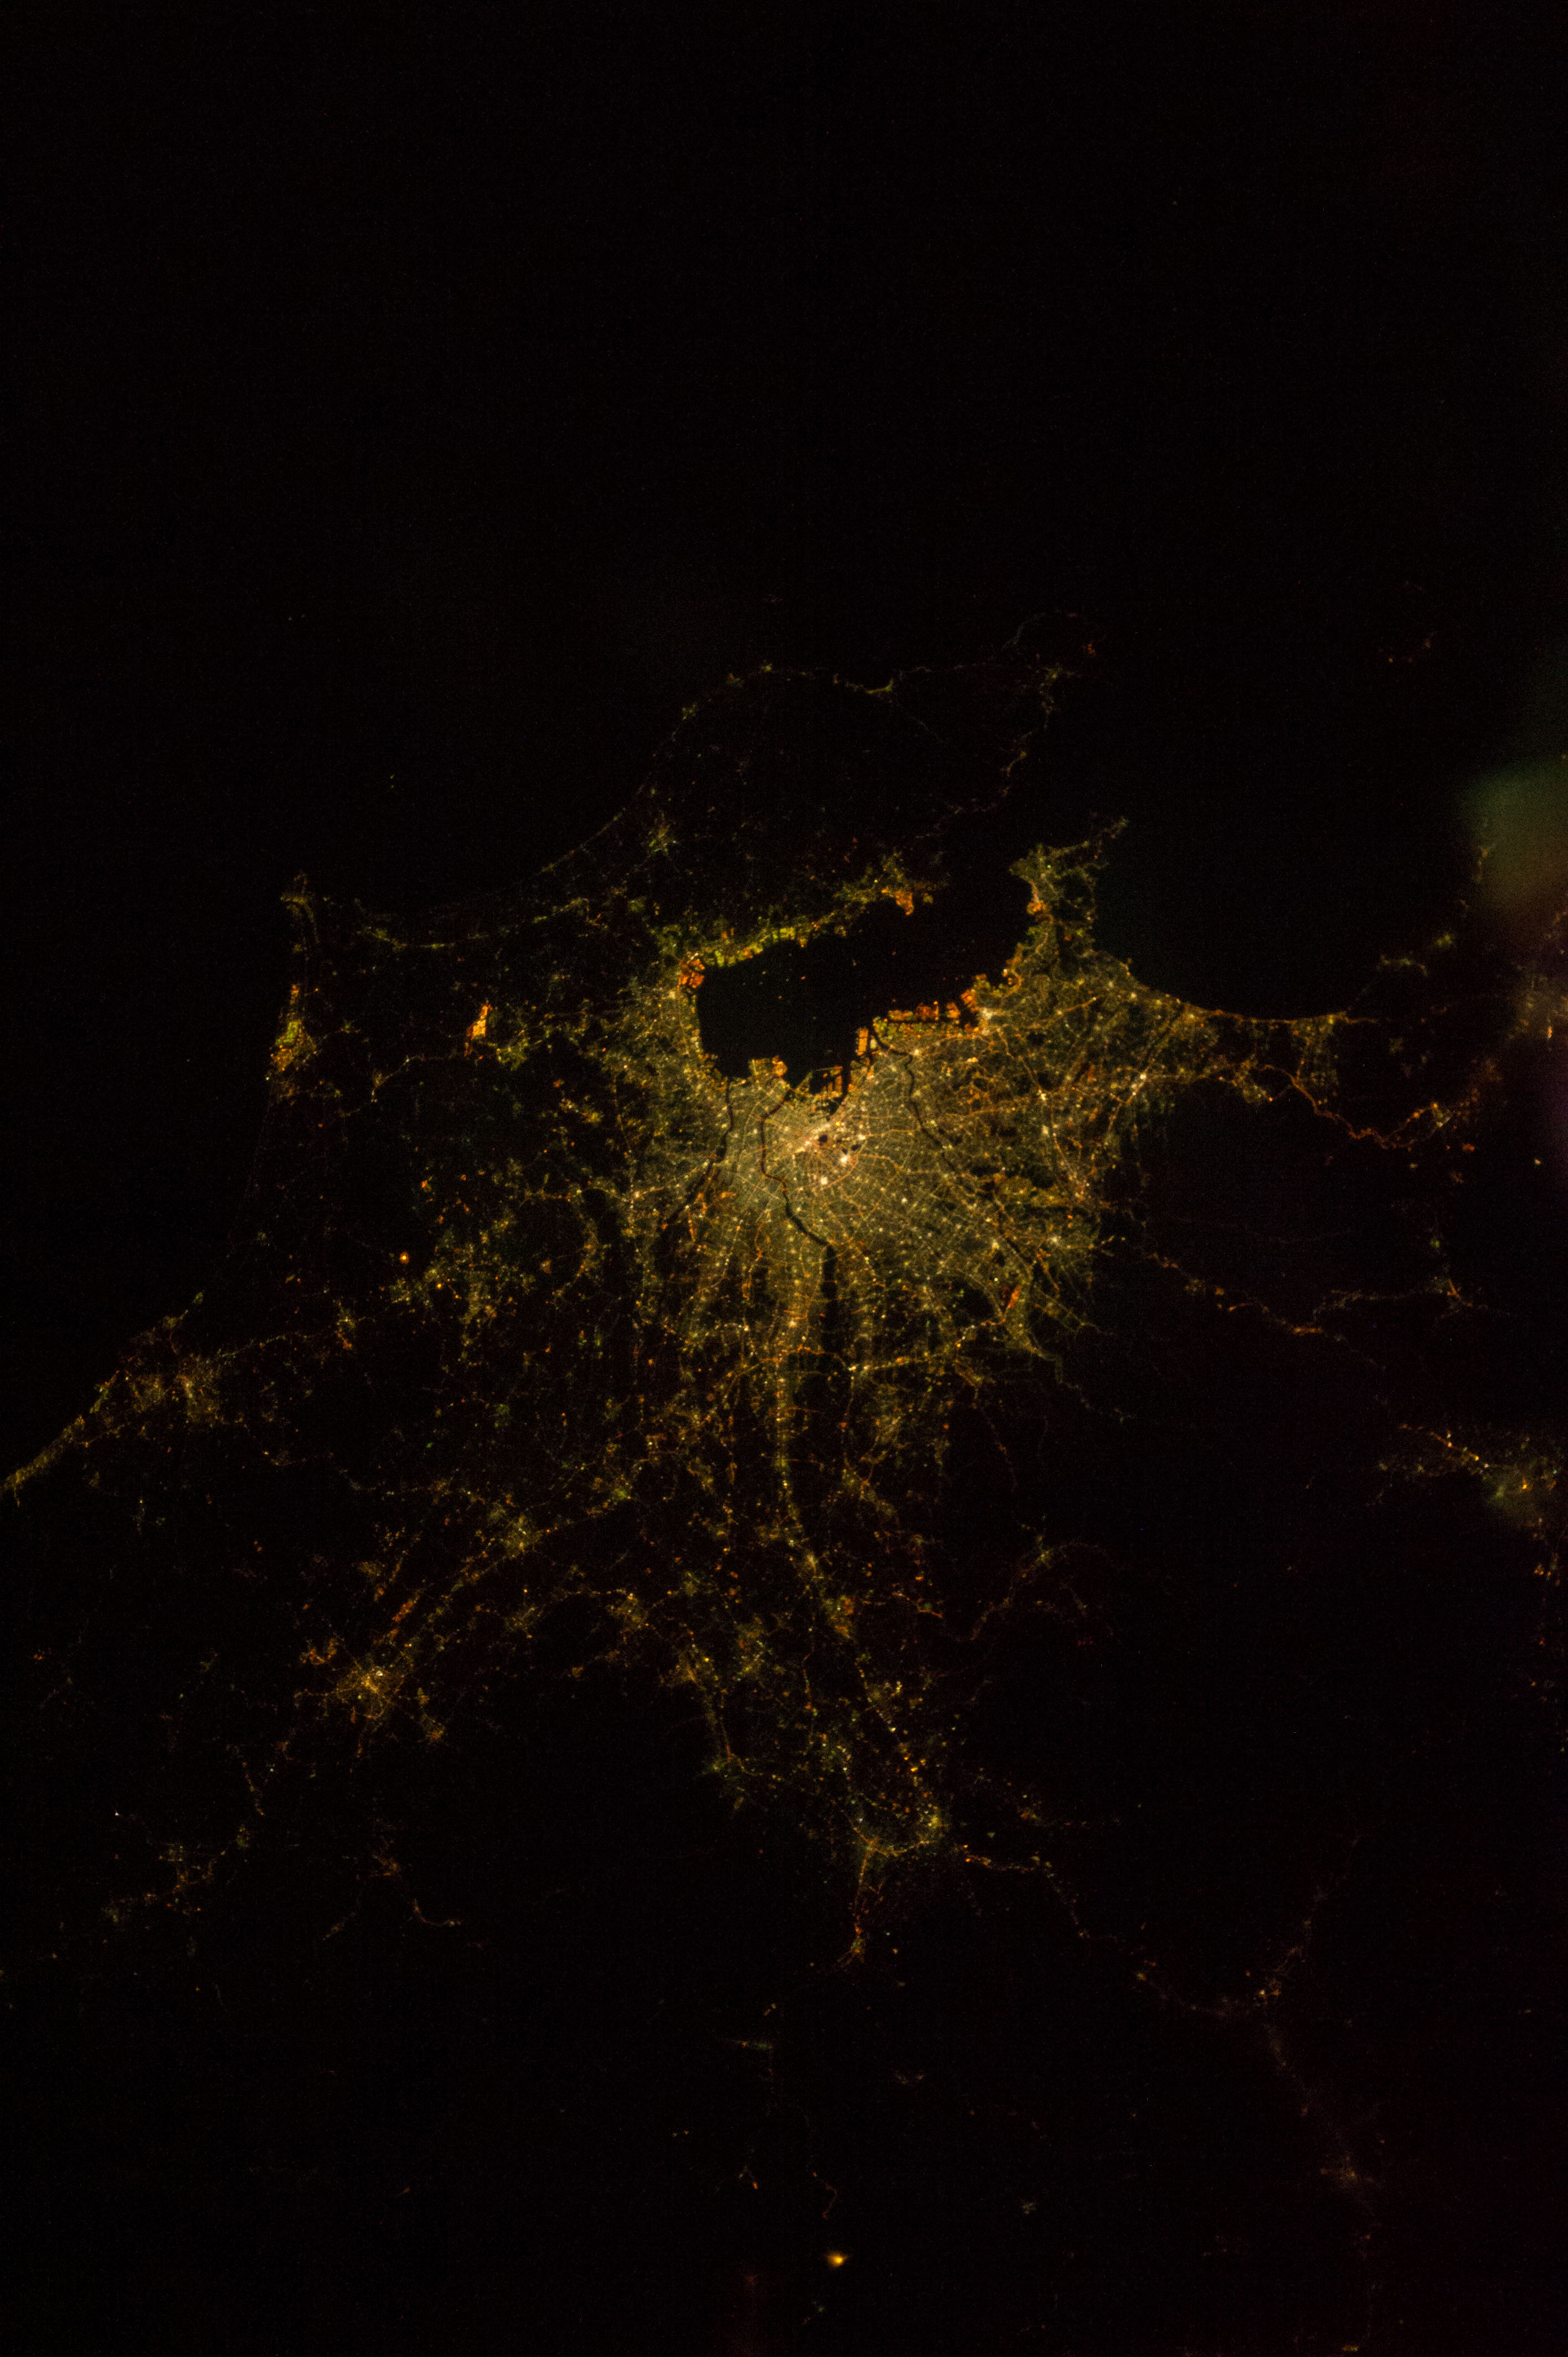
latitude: 35.6
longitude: 139.8
